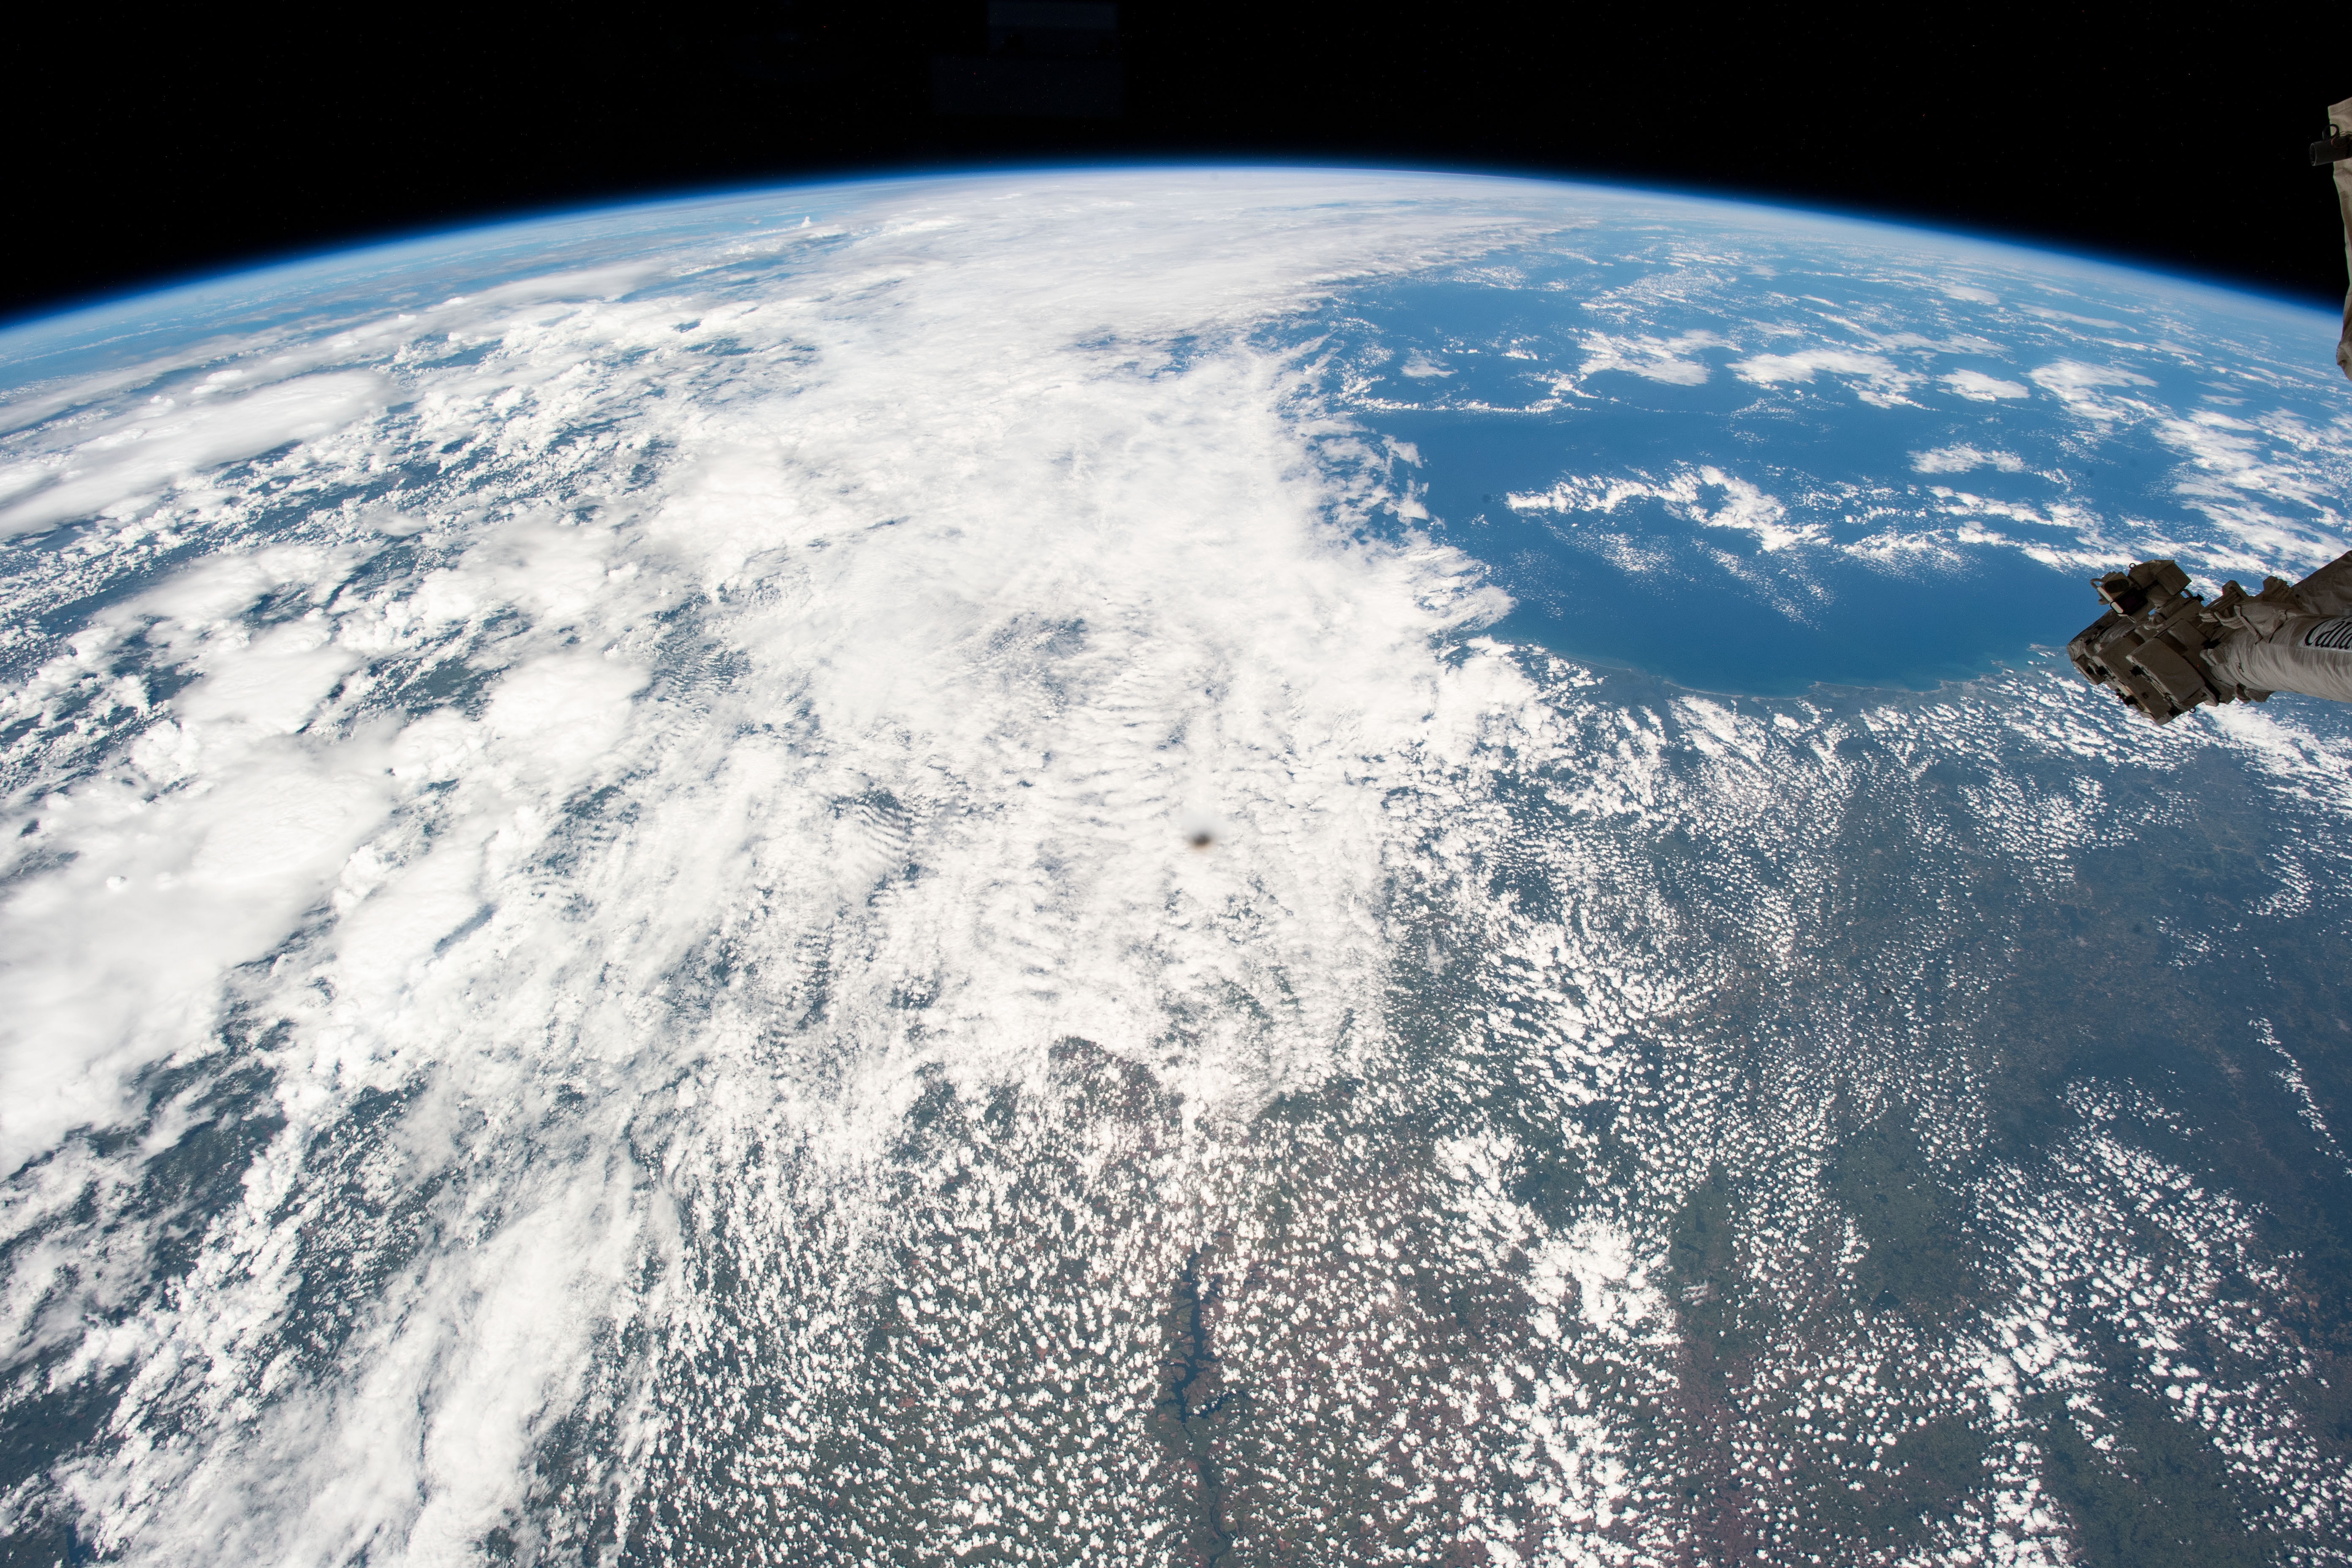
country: BRAZIL
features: SOUTH AMERICA, ATLANTIC OCEAN
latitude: -20.5
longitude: -45.5
